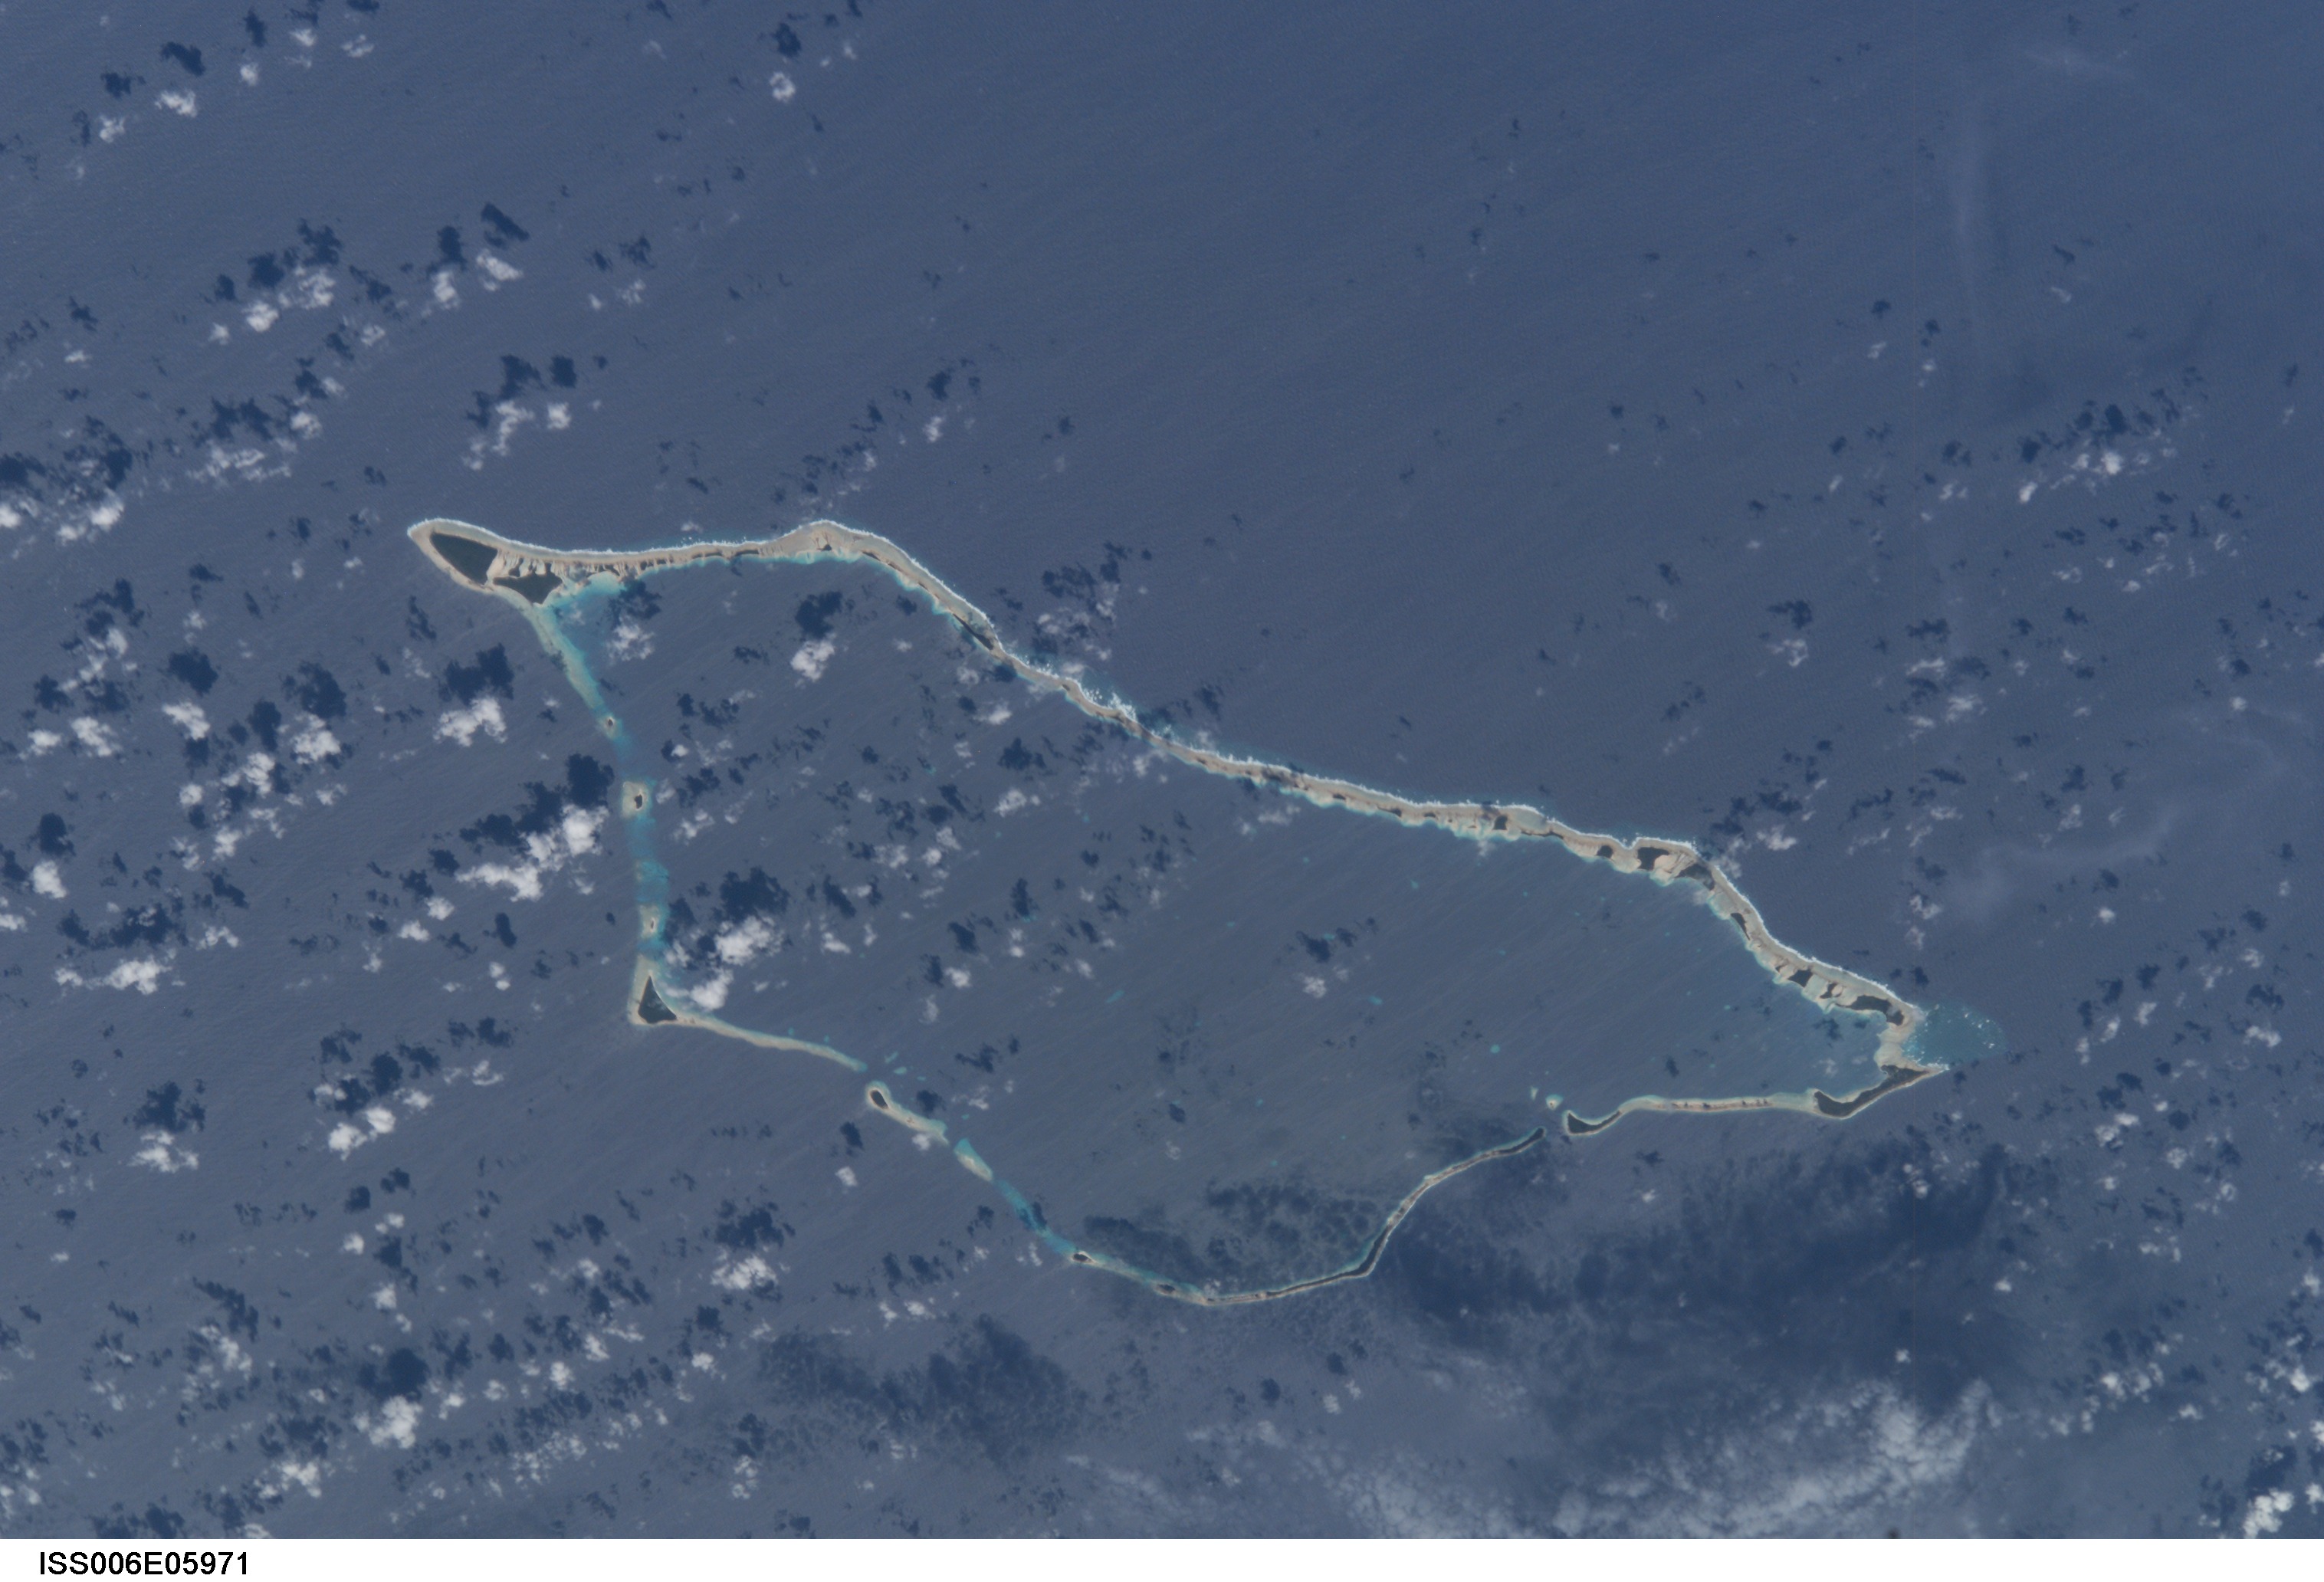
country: MARSHALL ISLANDS
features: LIKIEP ATOLL, REEFS
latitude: 10.0
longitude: 169.0
